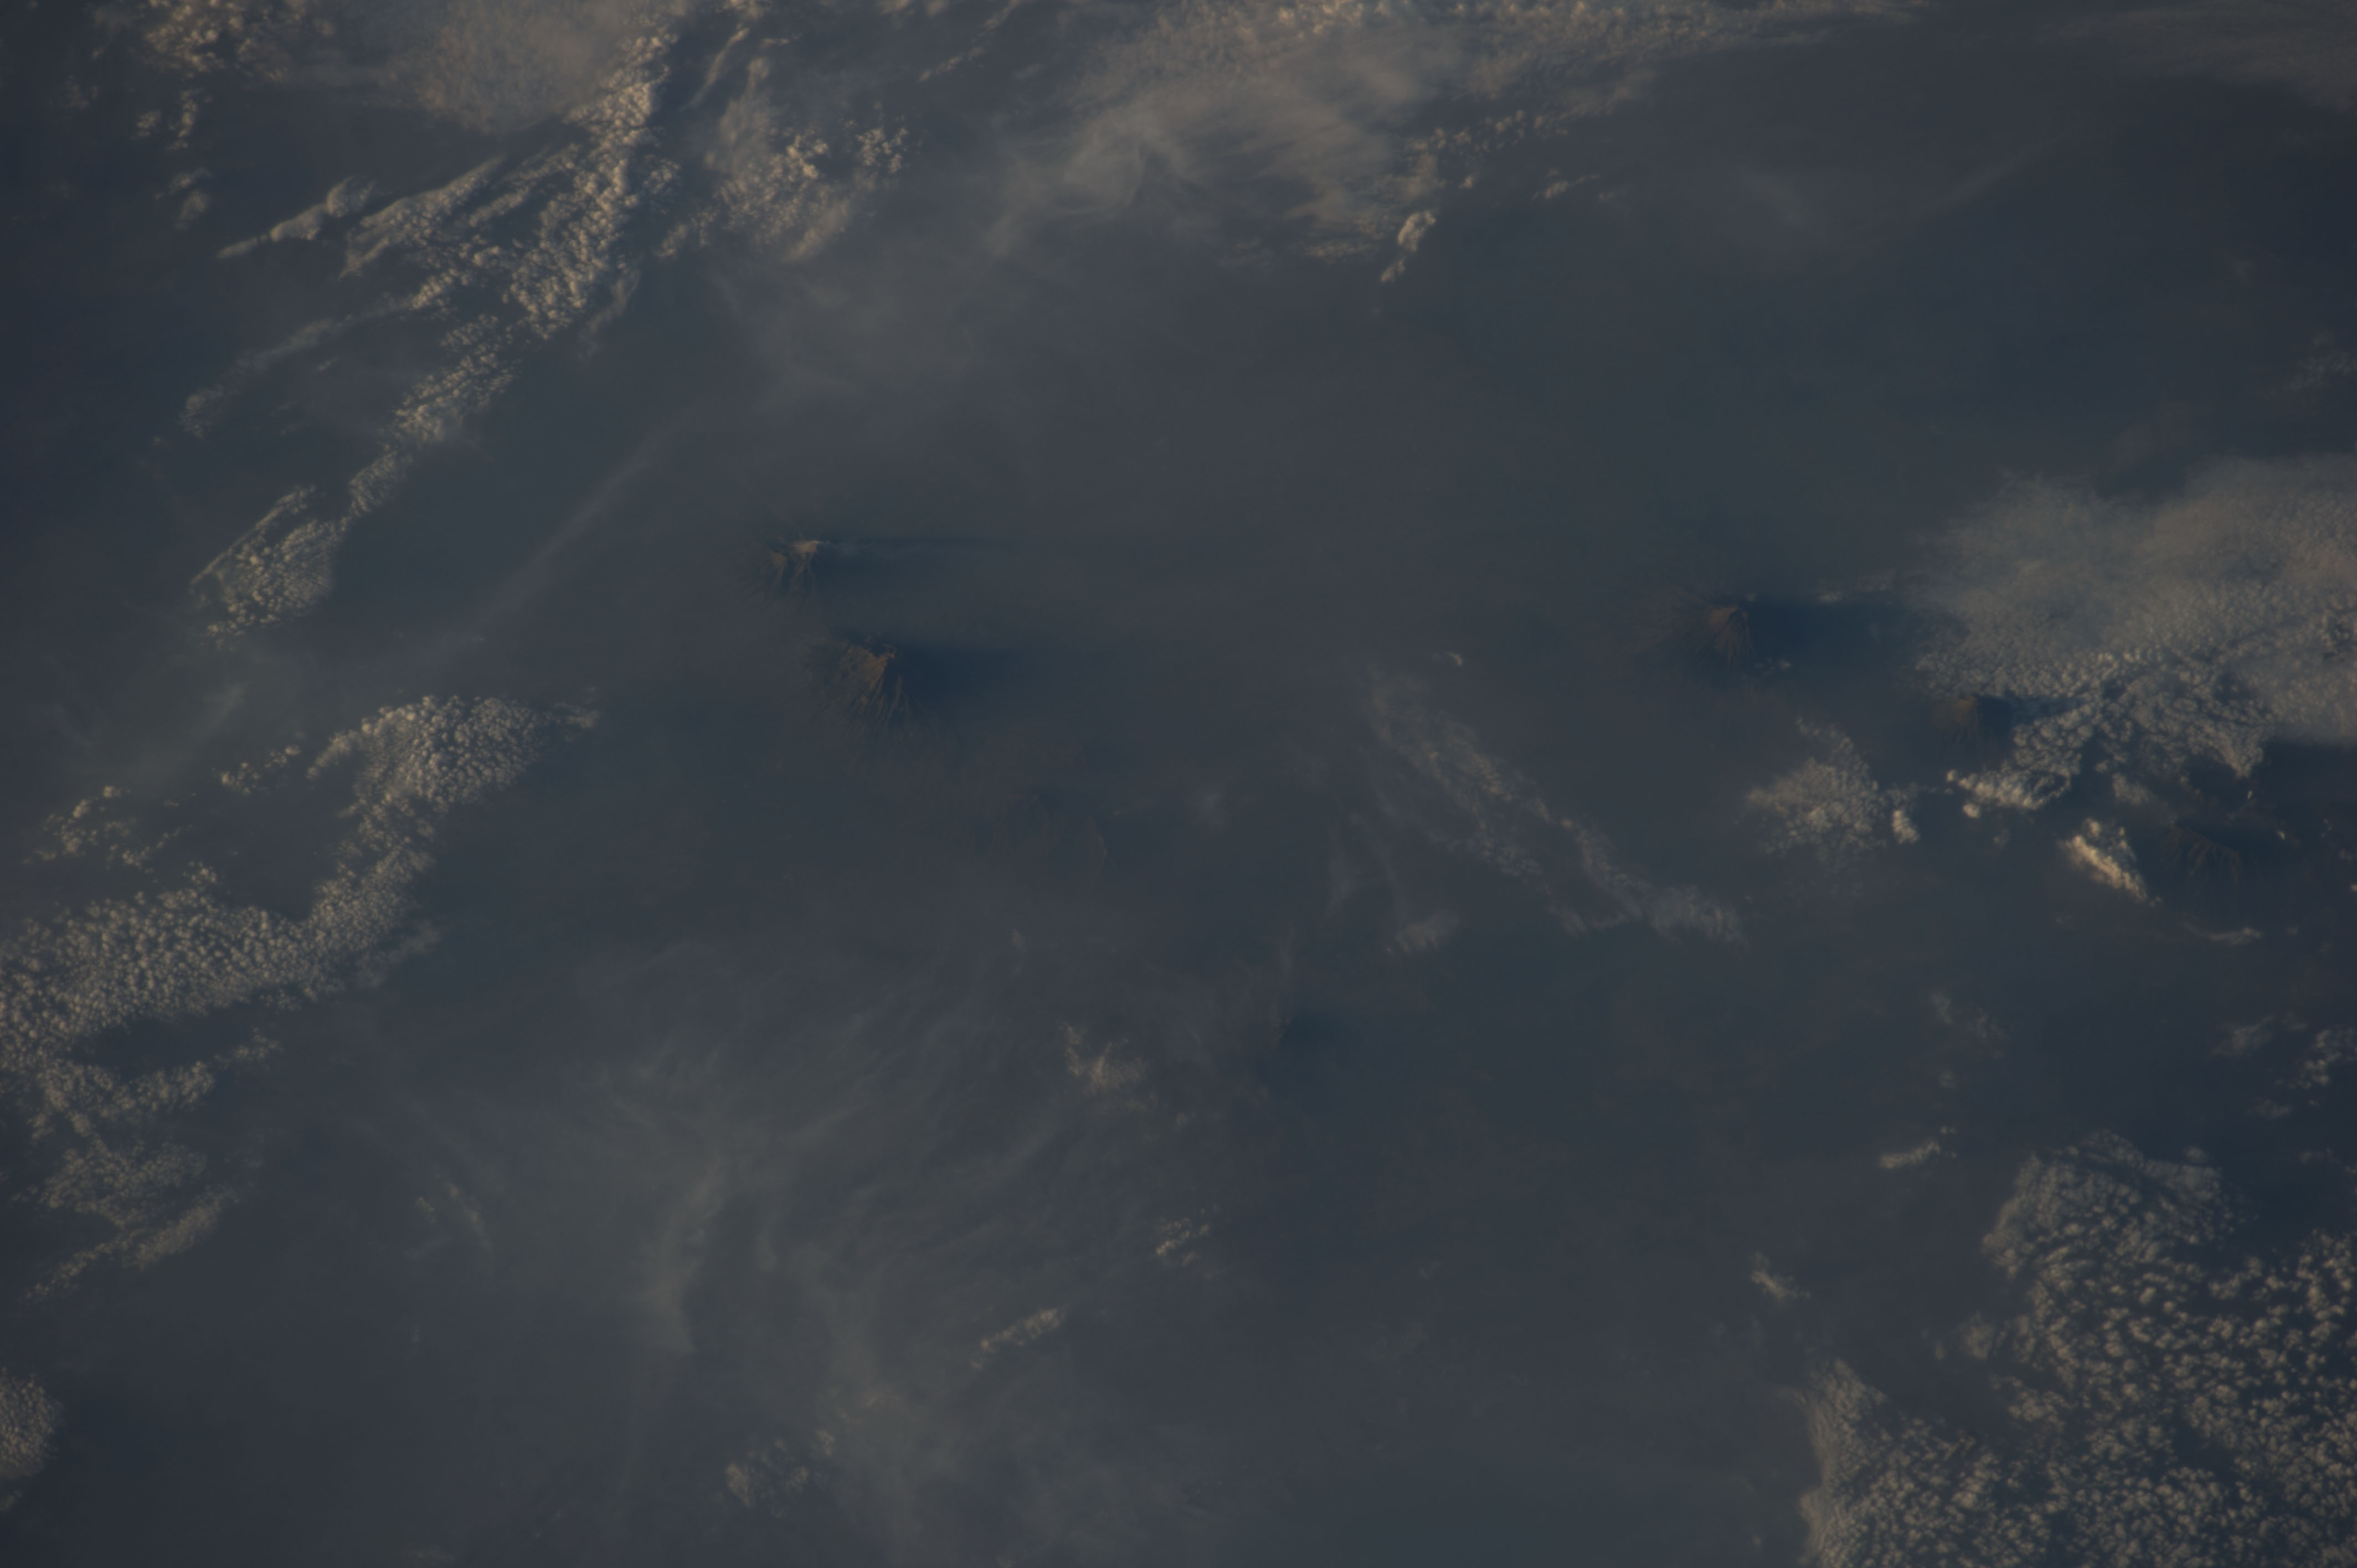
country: INDONESIA-J
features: MT. MERAPI, MT. MERBABU, MT. SUMBING, MT. SUNDORO
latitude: -7.4
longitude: 110.3
